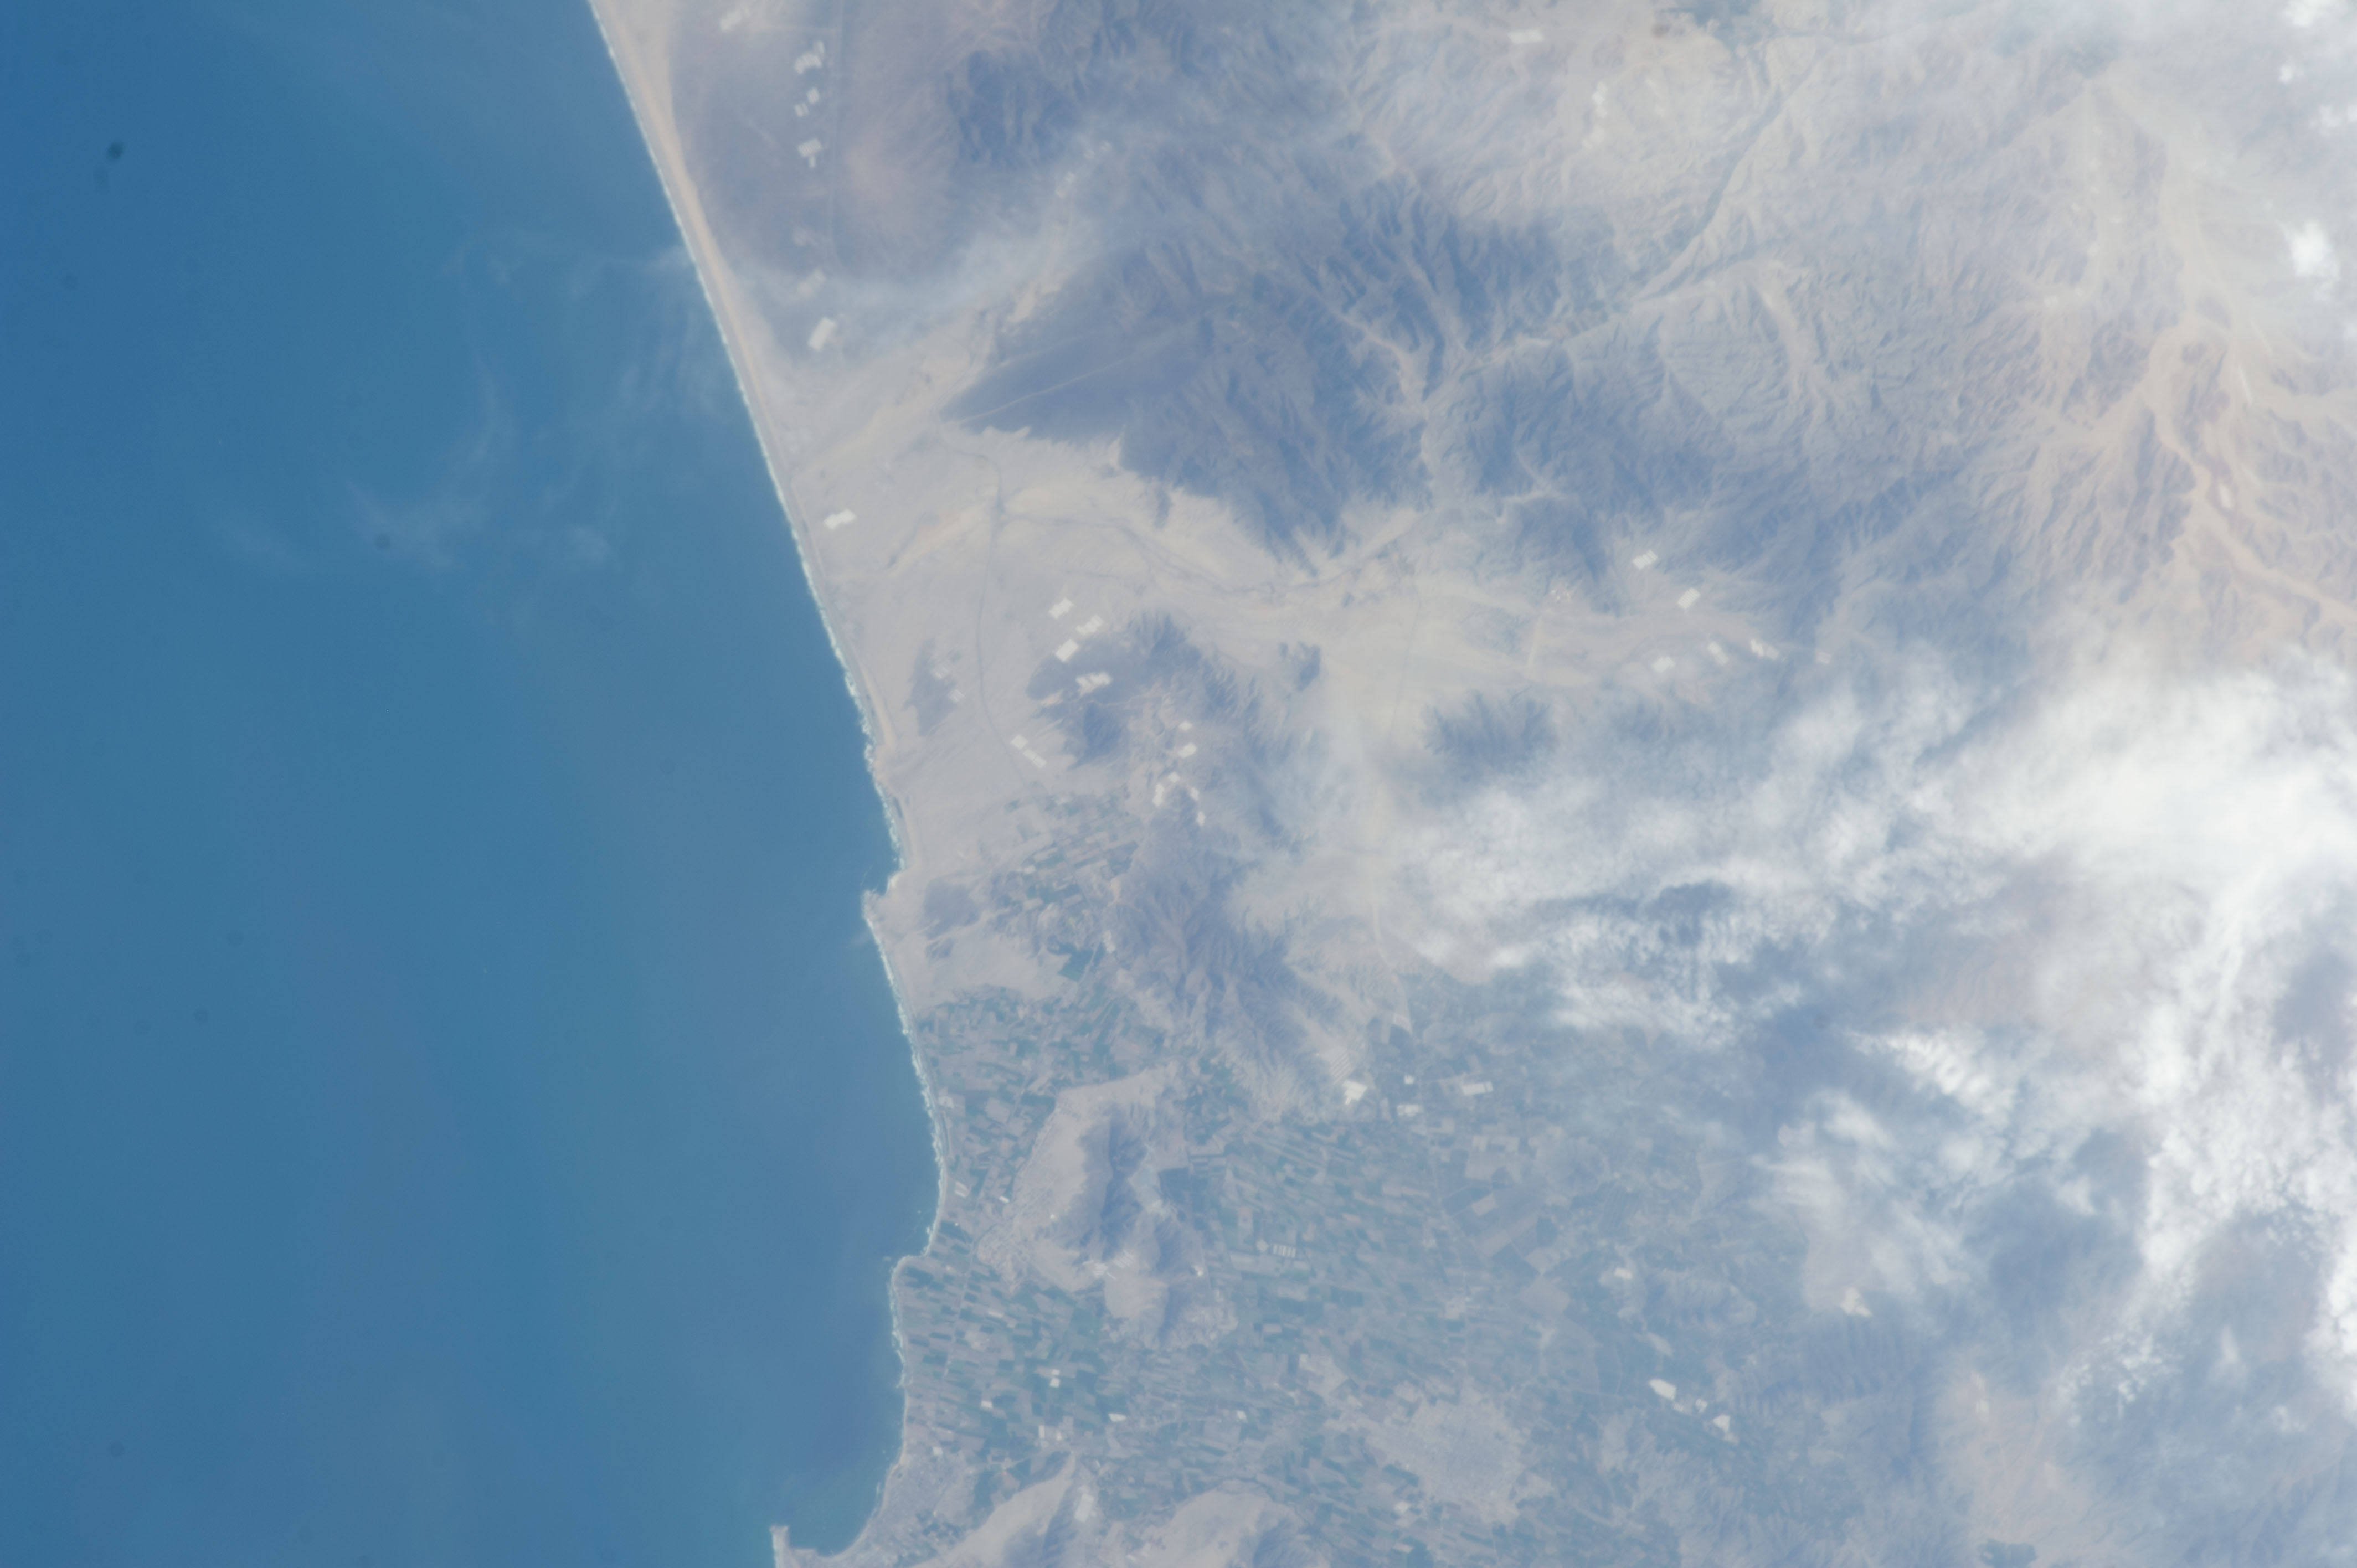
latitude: -11.4
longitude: -77.3
